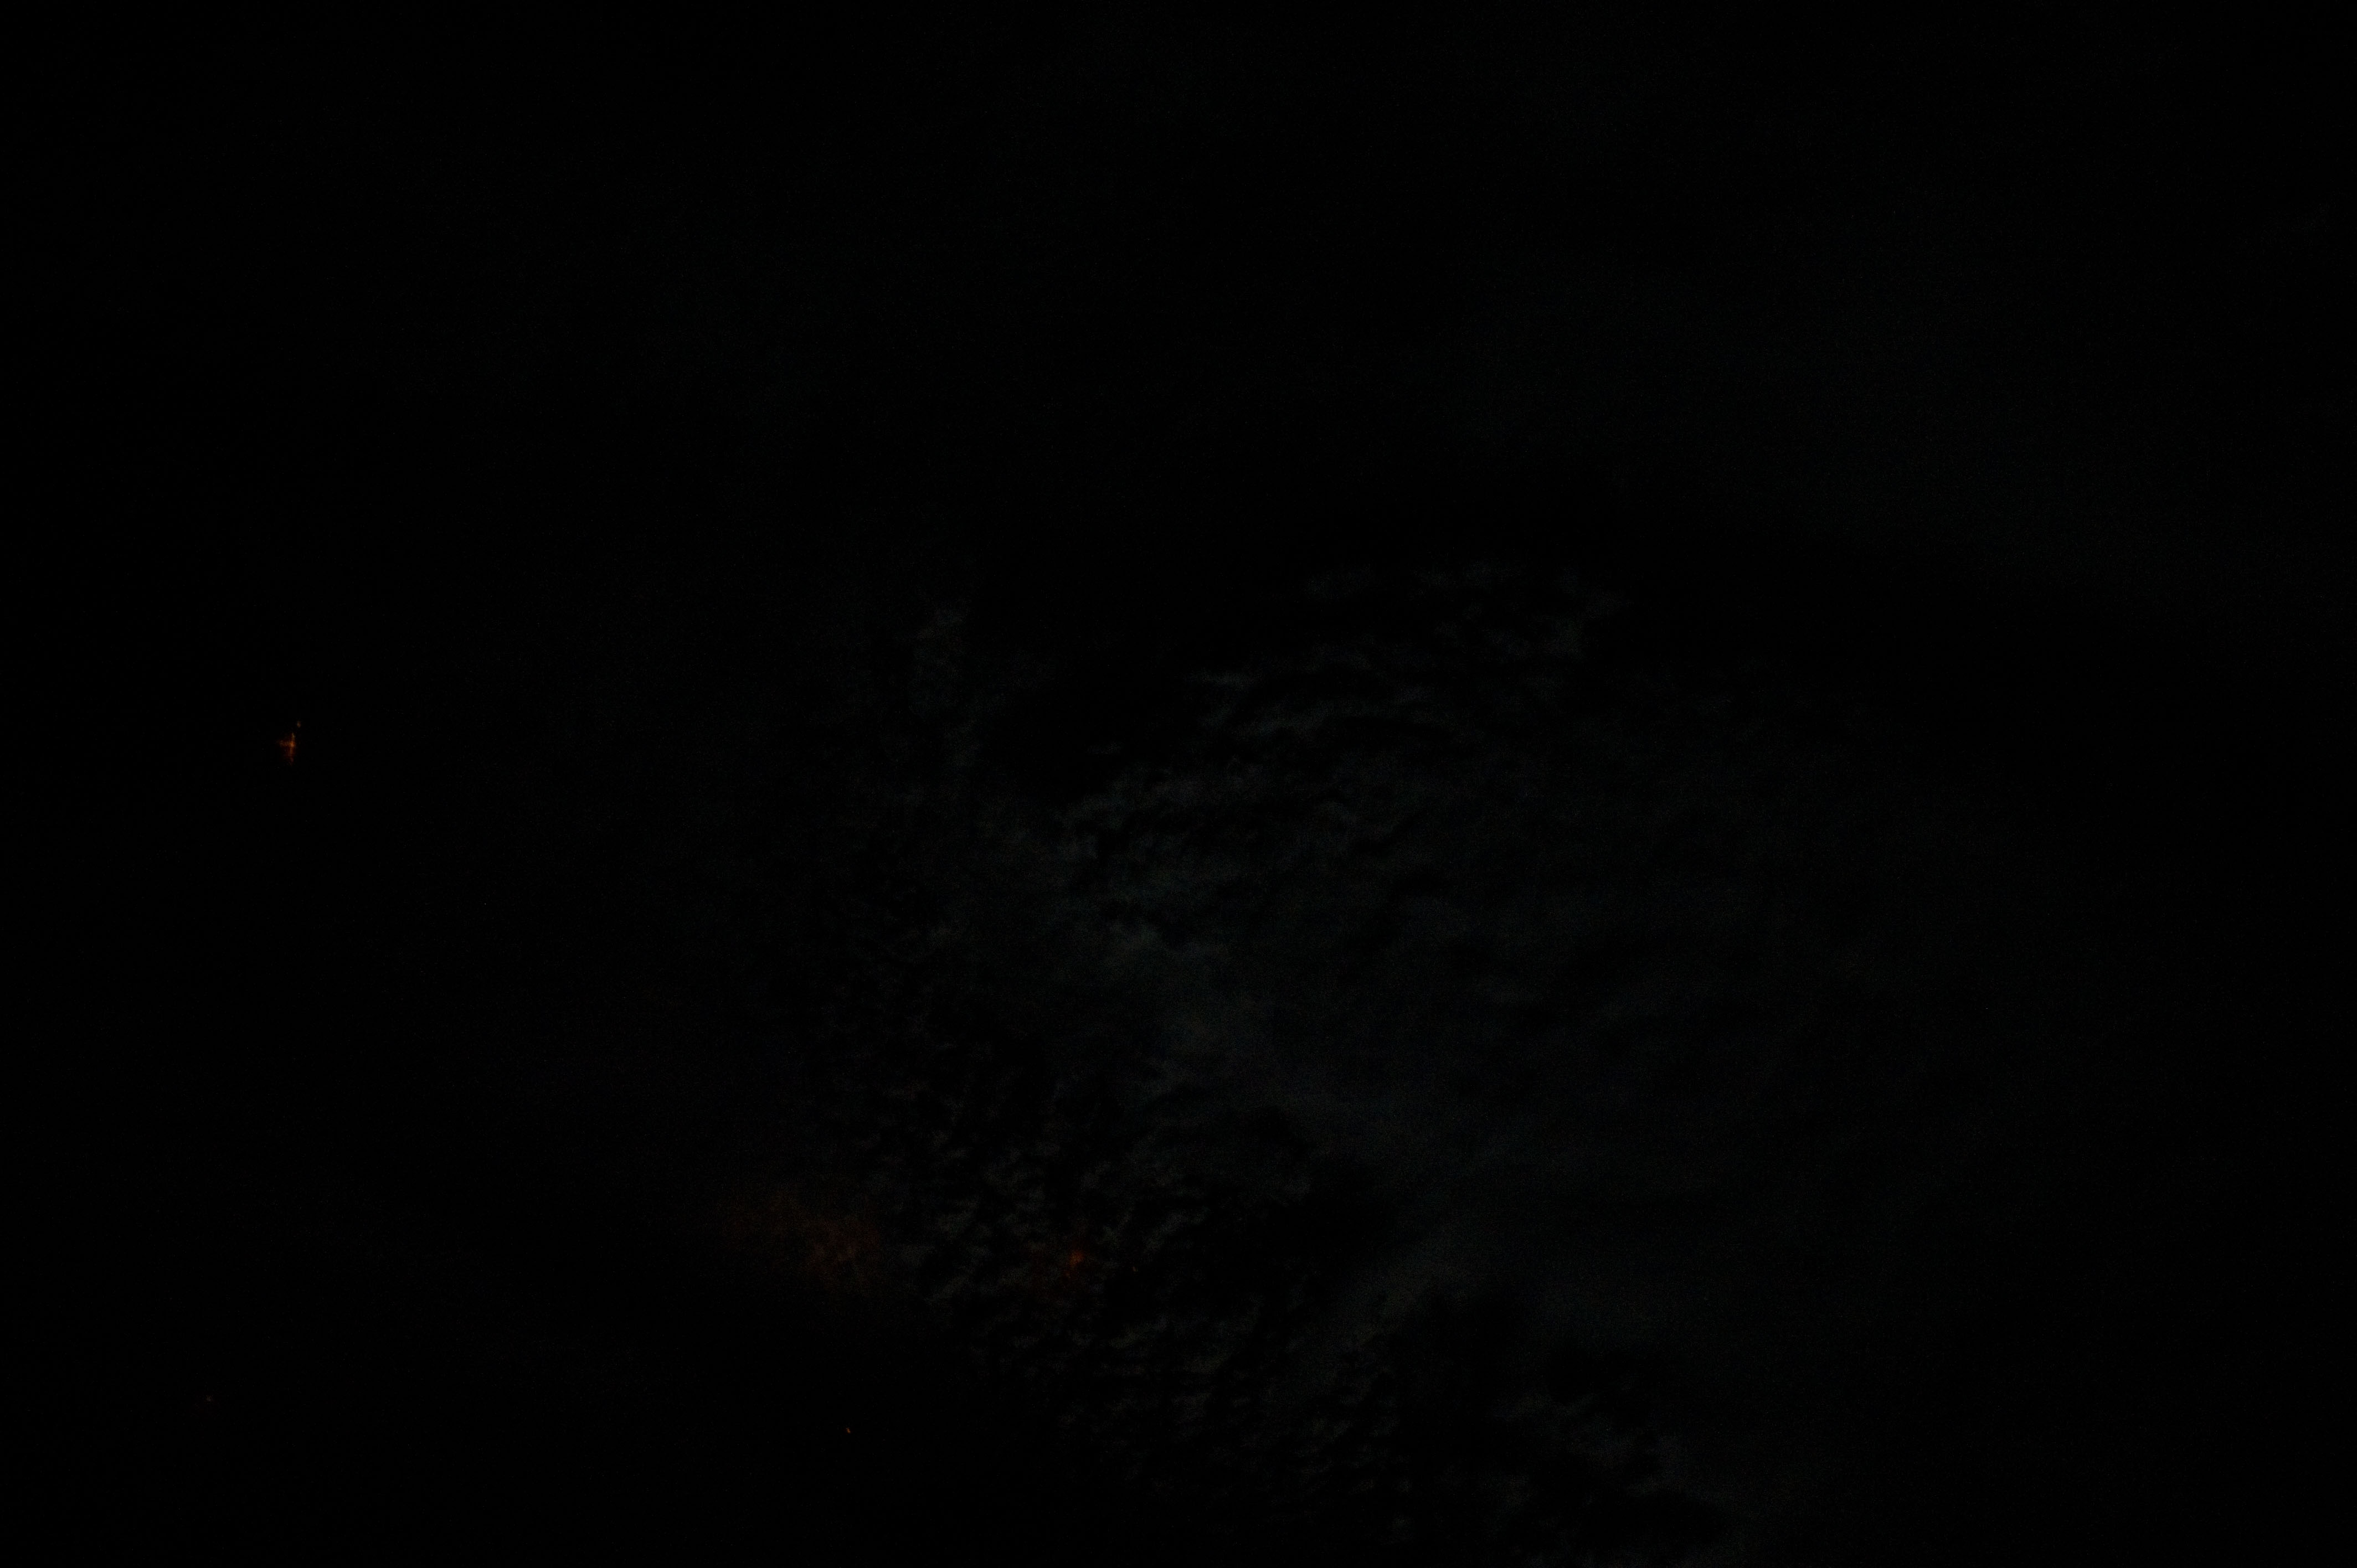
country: USA-OKLAHOMA
